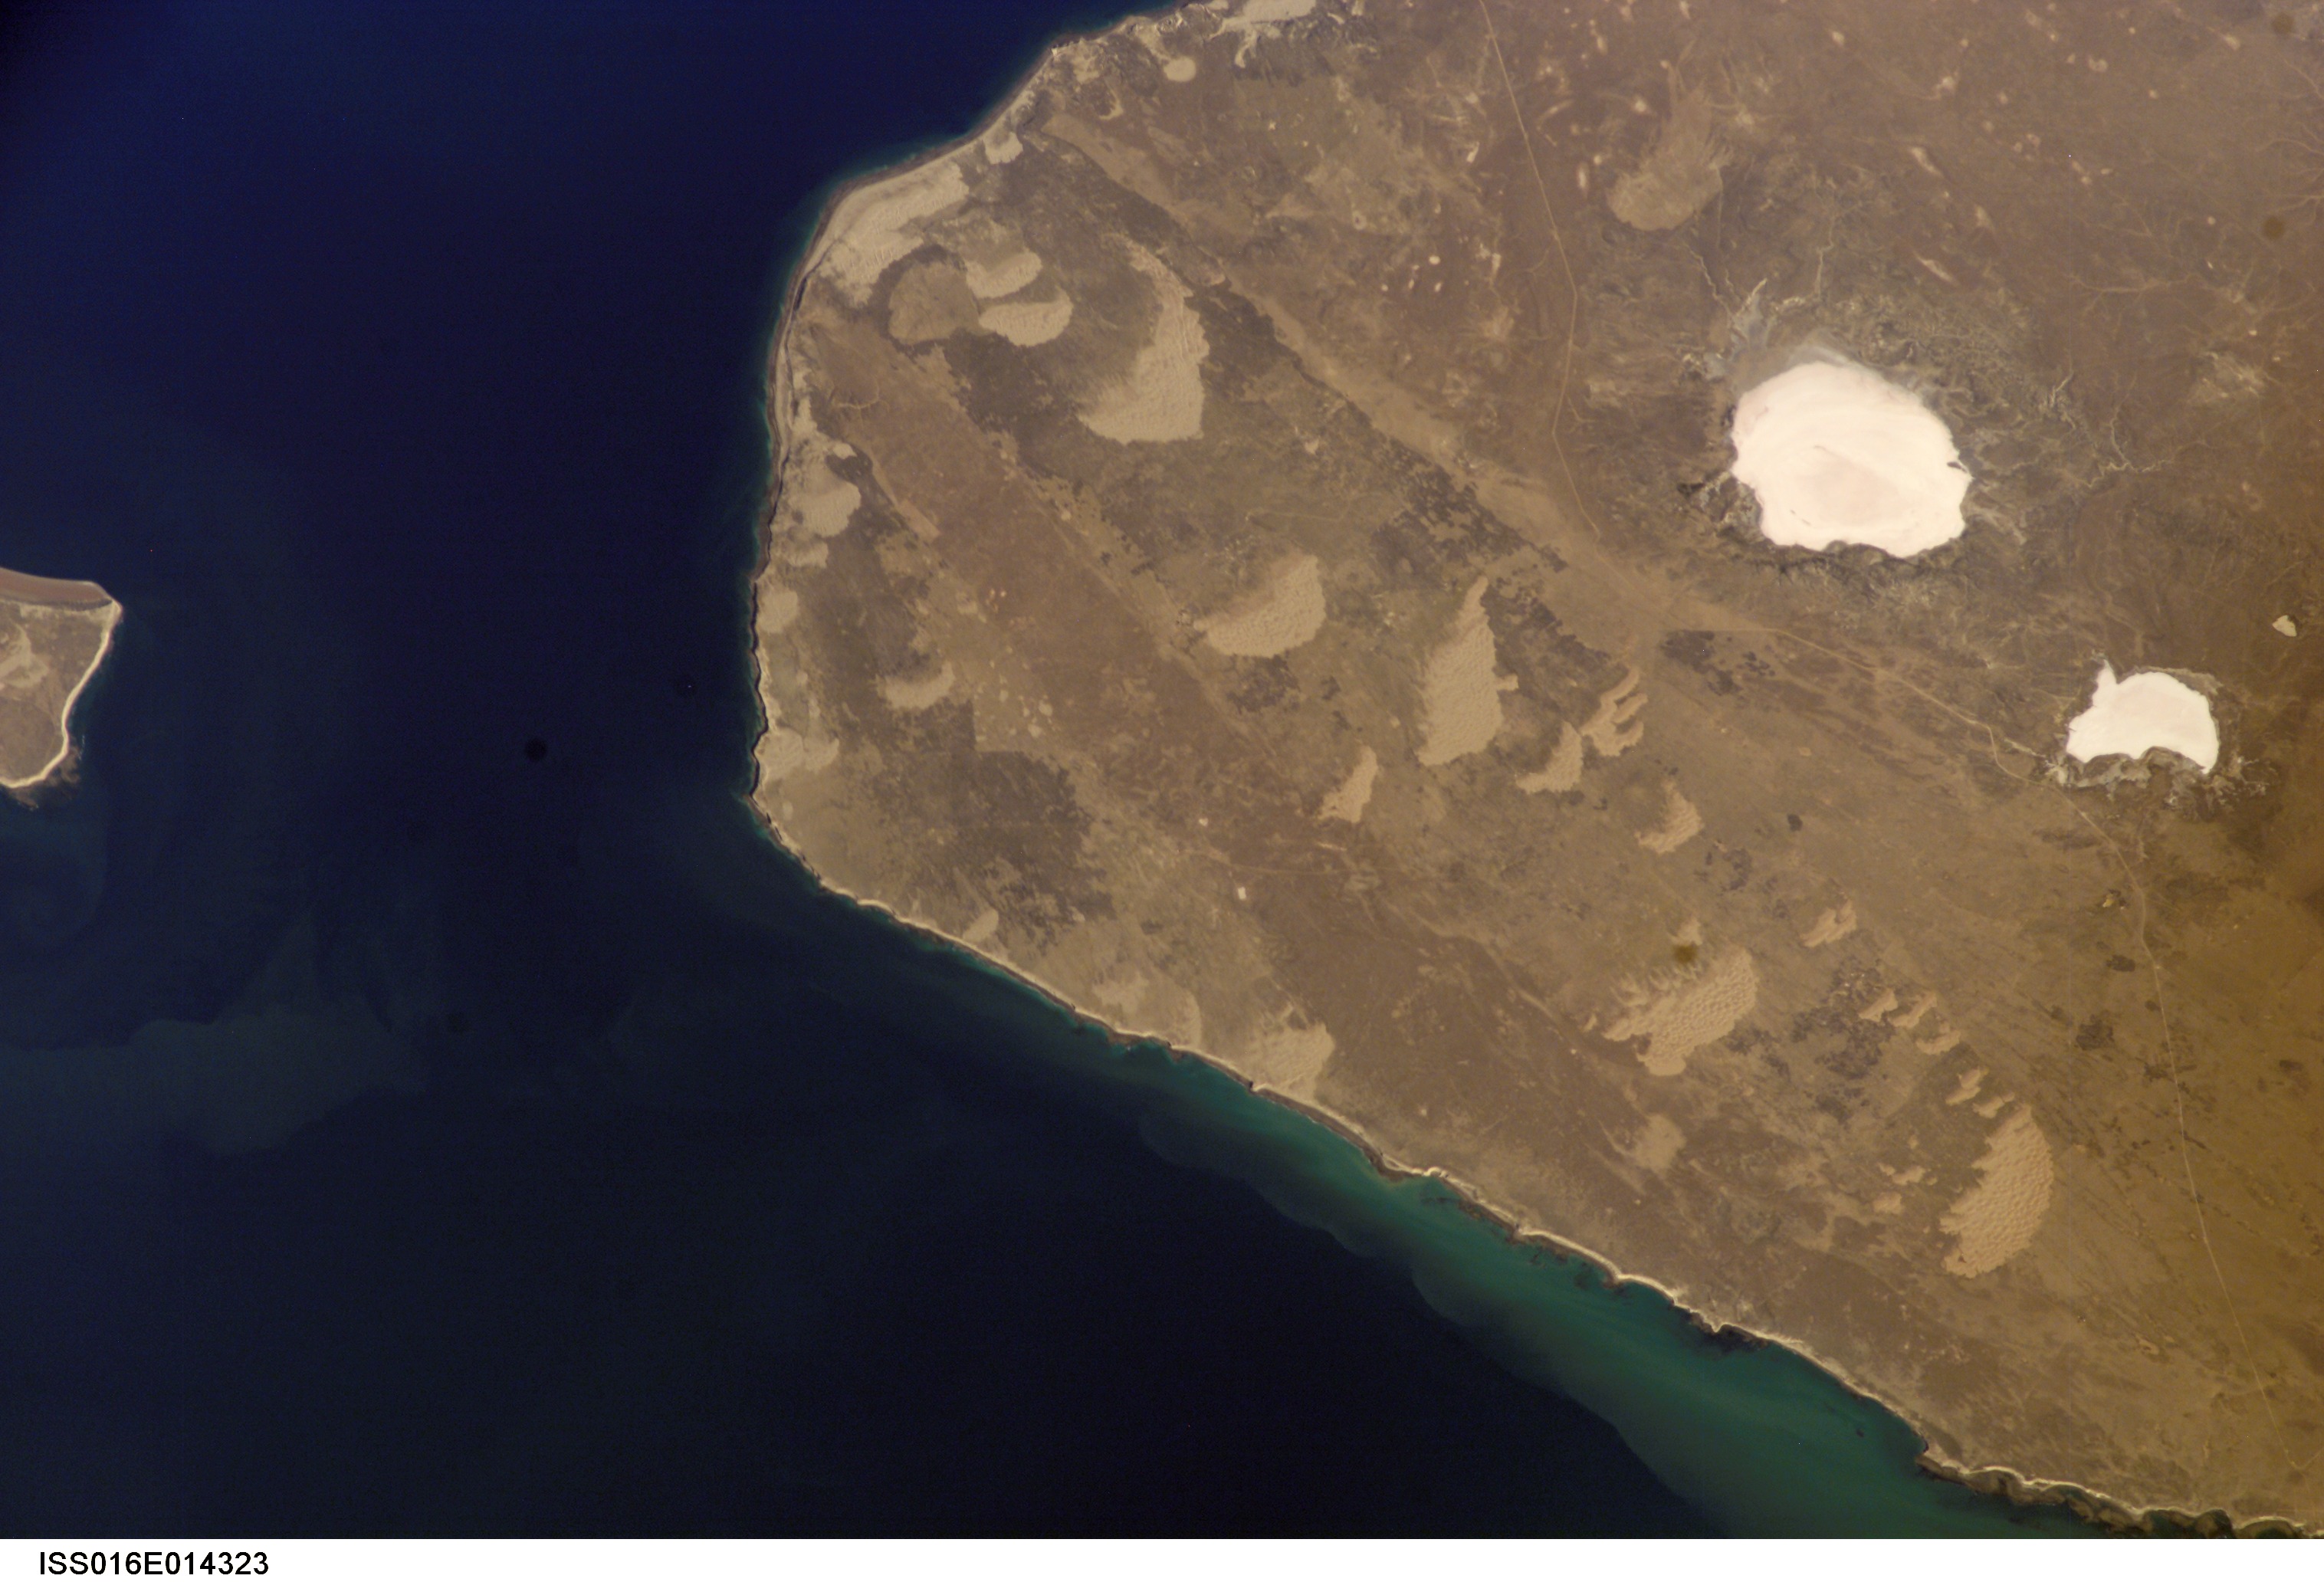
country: ARGENTINA
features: GOLFO NUEVO, VALDES PENINSULA
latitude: -43.0
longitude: -64.0
